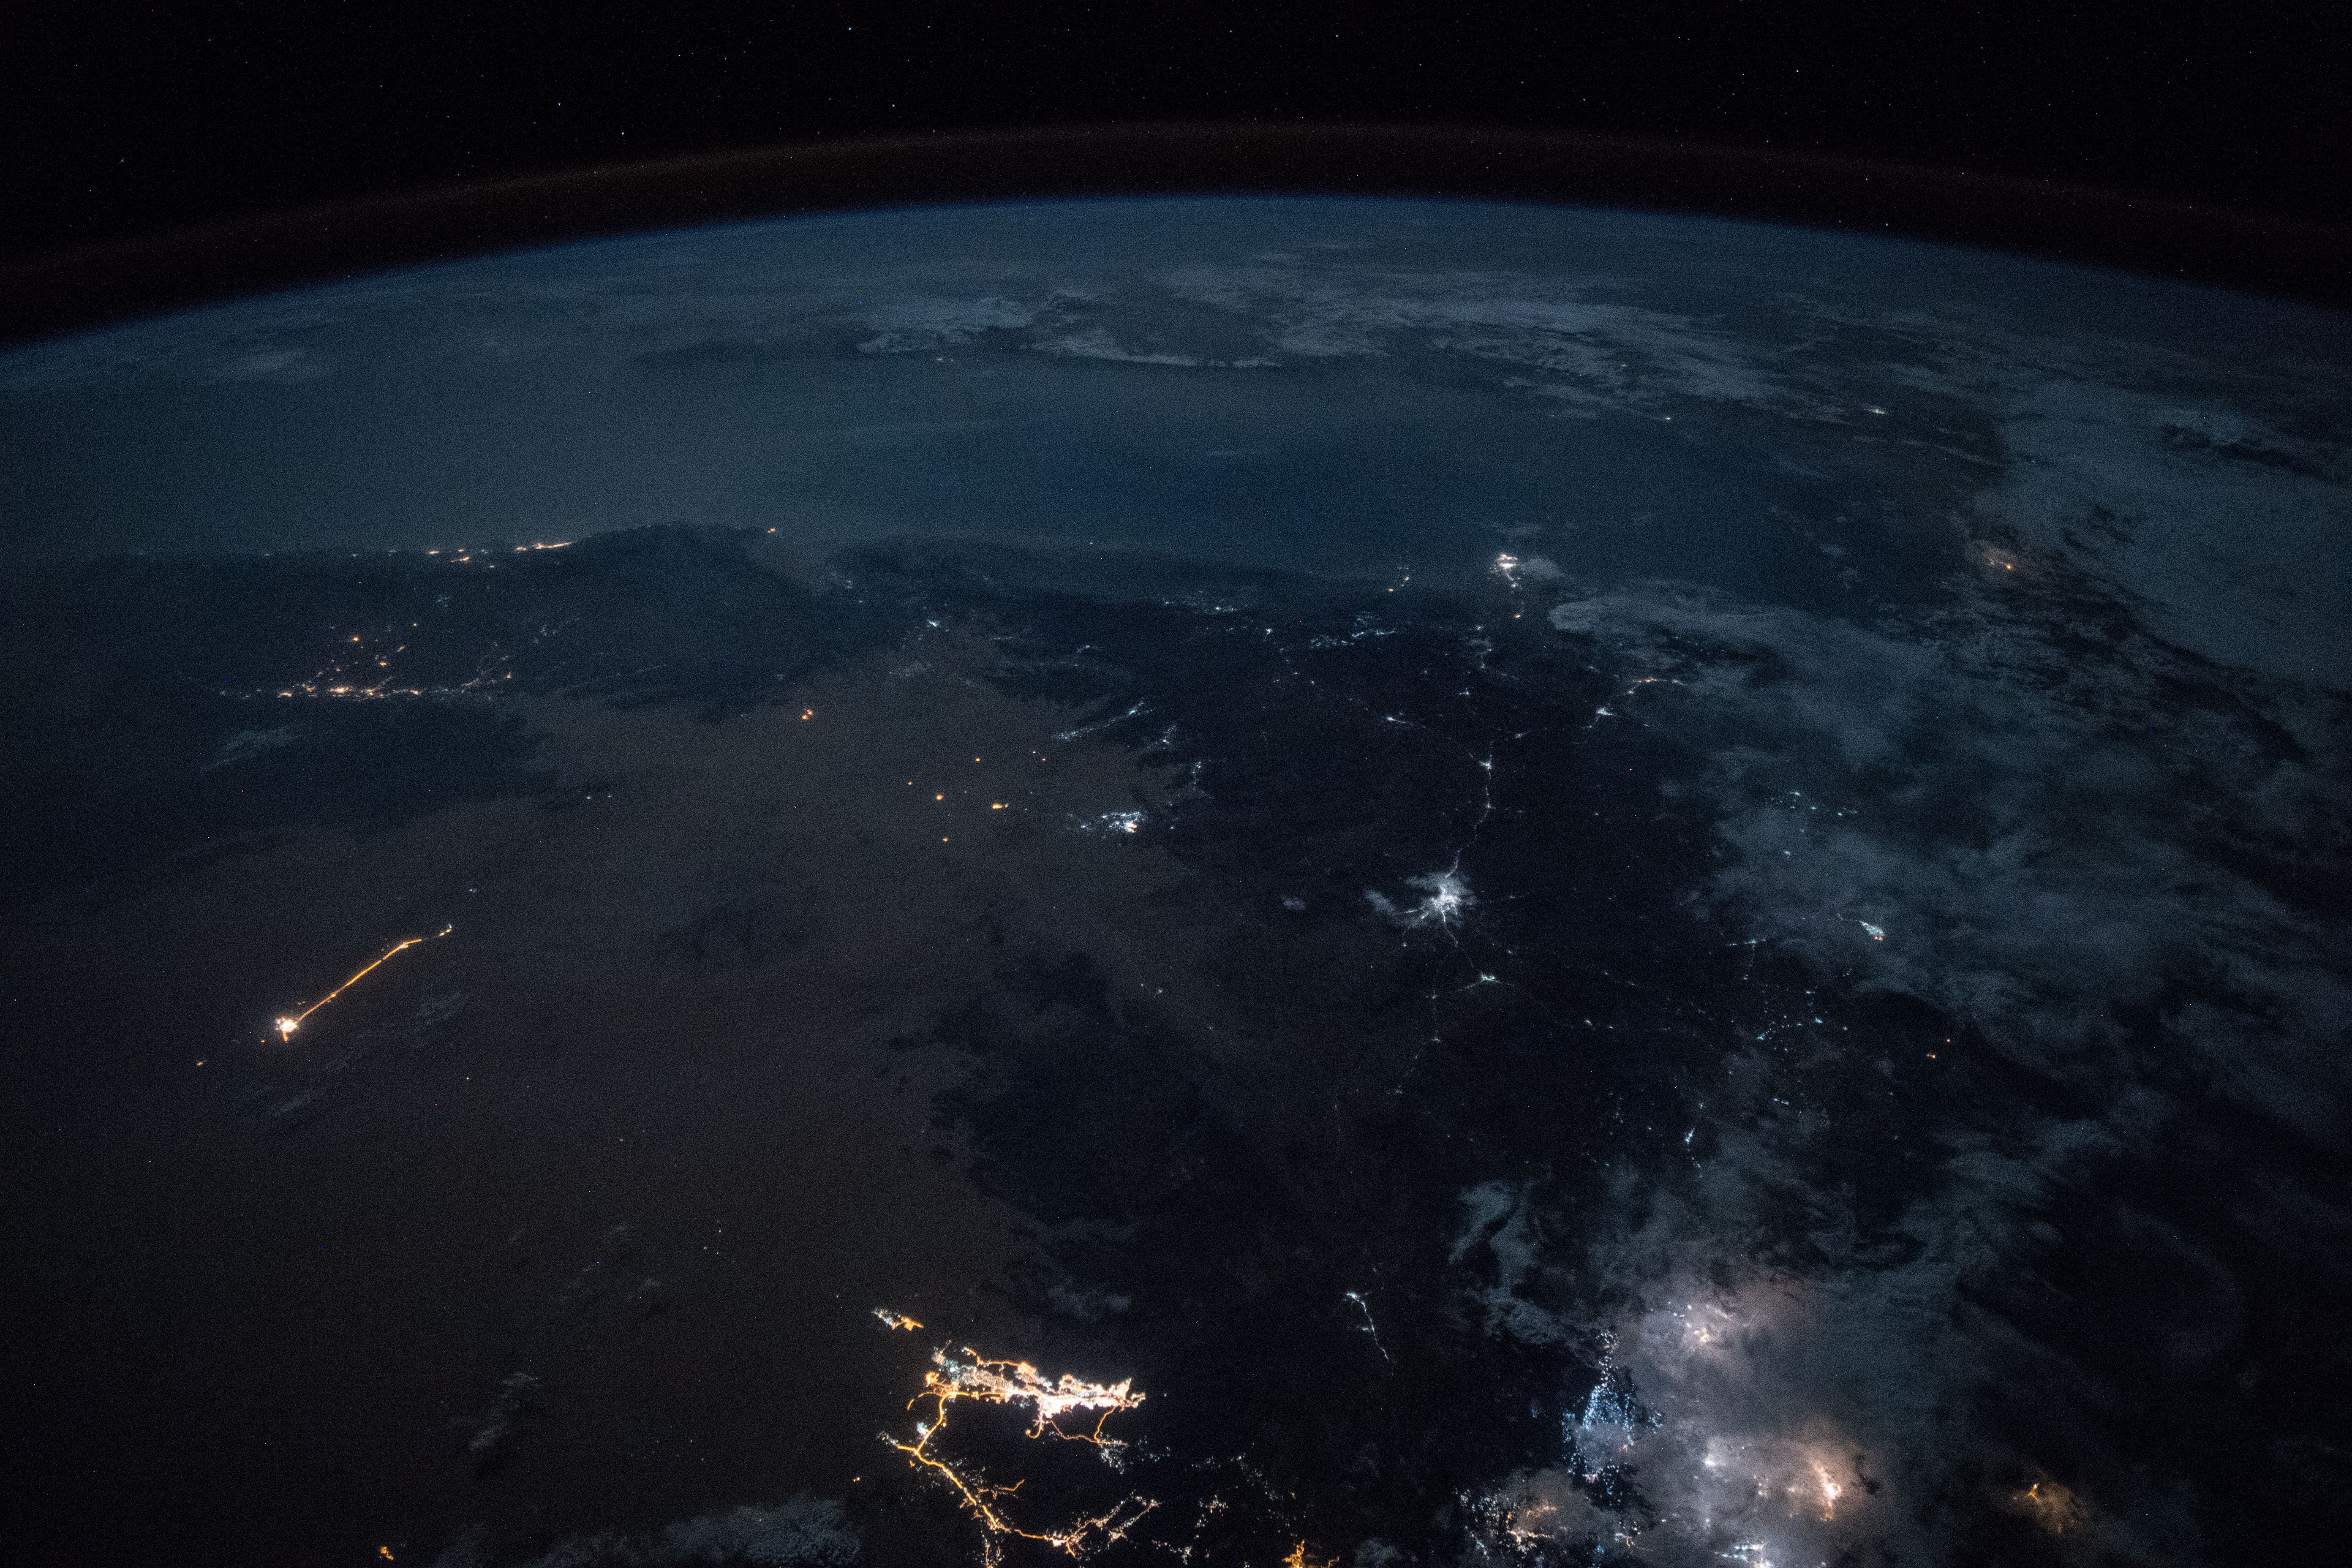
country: YEMEN
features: HADHRAMAUT MOUNTAINS, AL MUKALLA, OGO MOUNTAINS, NIGHT, EARTH LIMB
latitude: 15.2
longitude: 45.3
